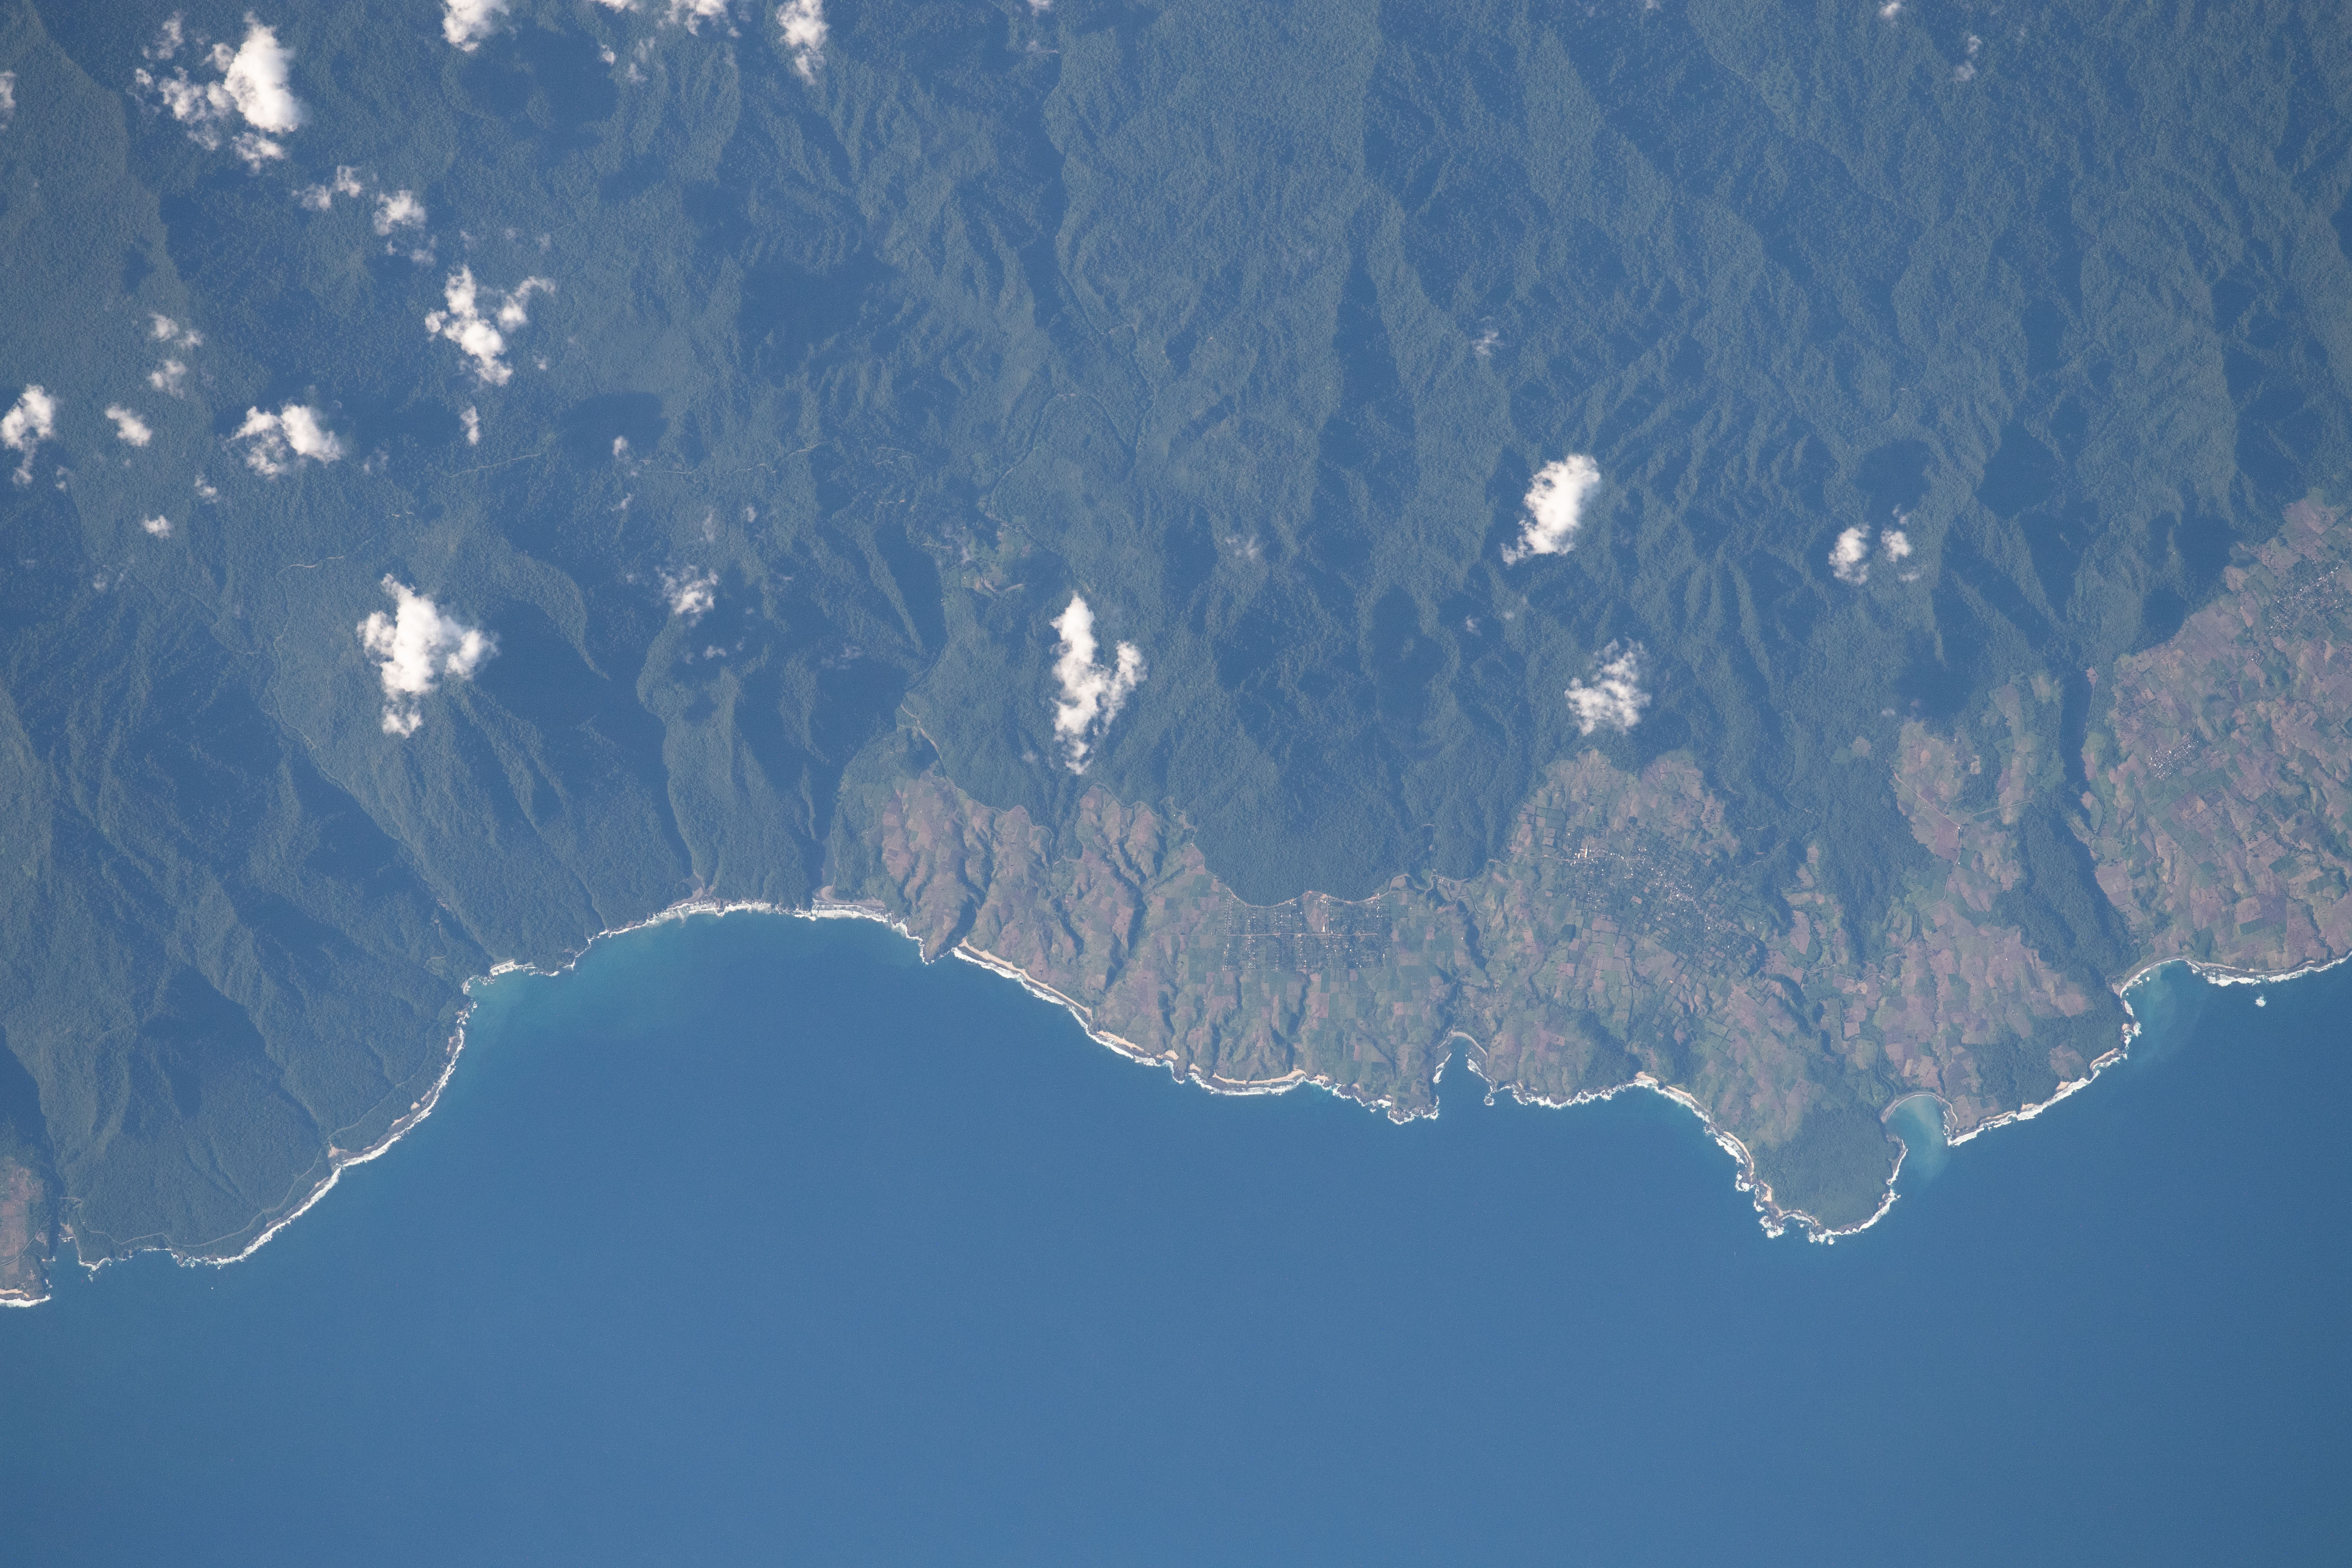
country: INDONESIA
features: WEST NUSA TENGGARA, WEST SUMBAWA REGENCY
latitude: -9.1
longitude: 117.0
